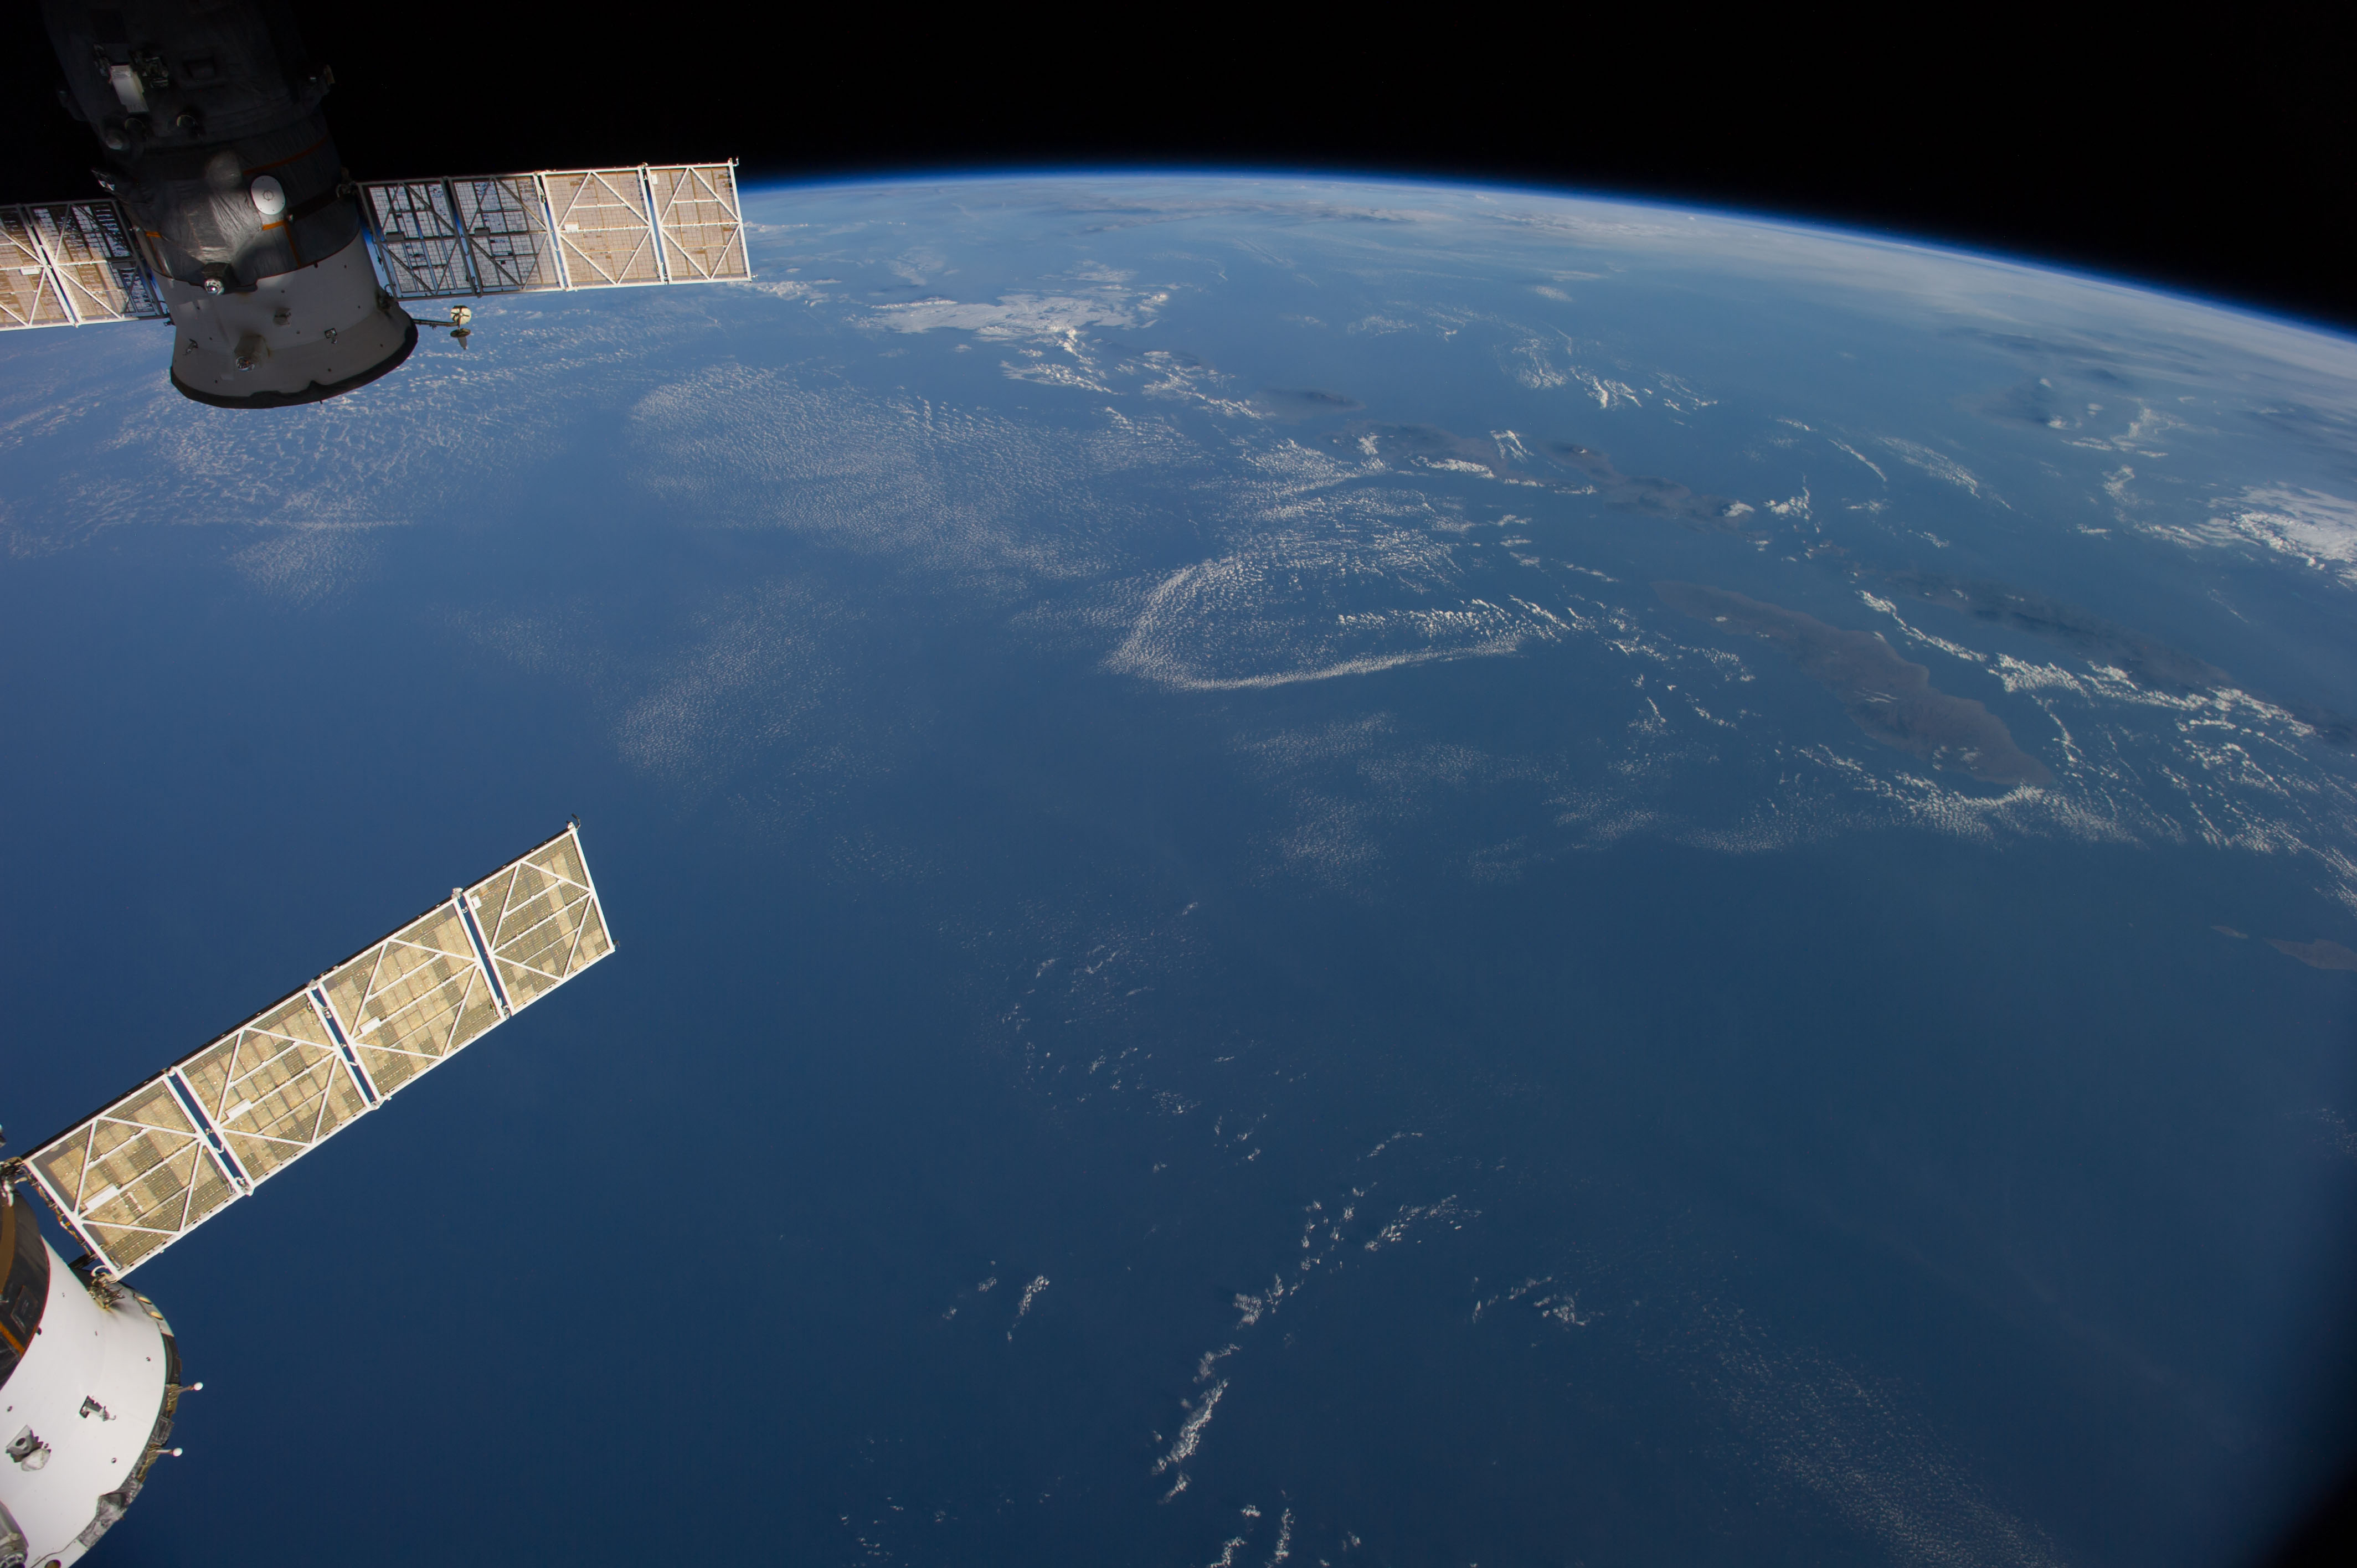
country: AUSTRALIA-WA
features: JAVA S., BALI S., FLORES S., W. NUSA TENGGARA, ATMOSPHERIC LIMB
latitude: -12.0
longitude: 117.0
